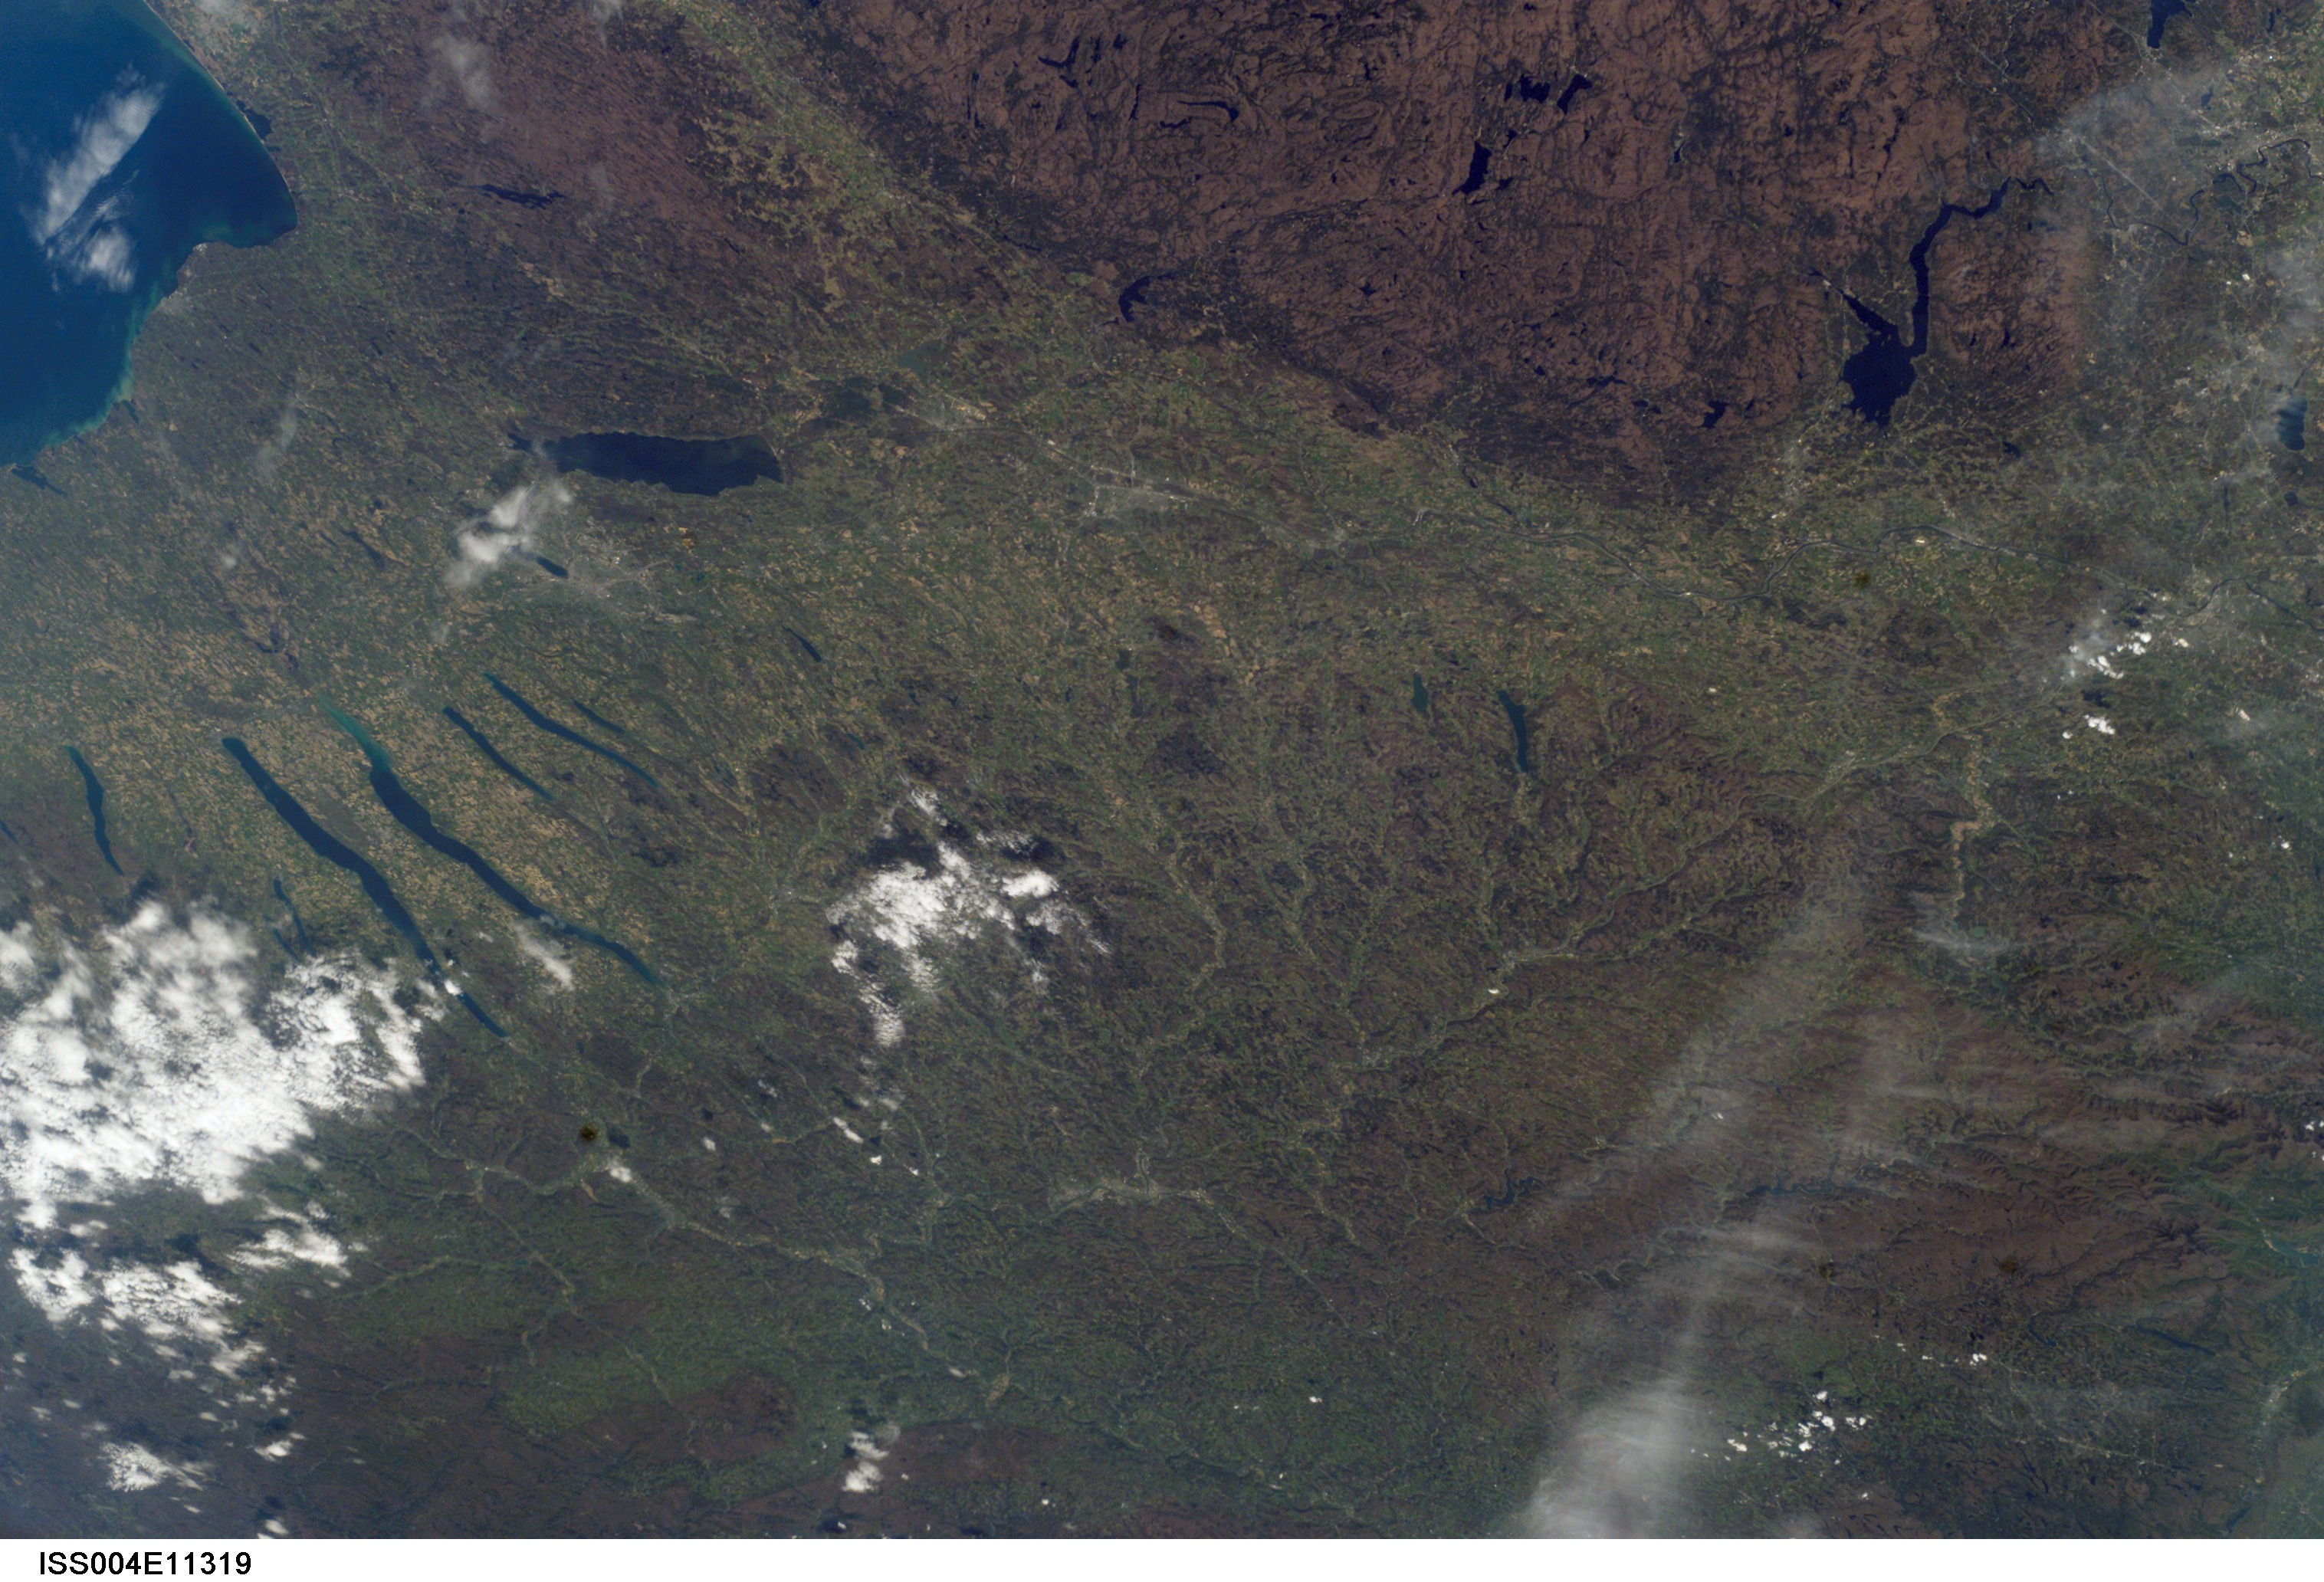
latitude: 43.0
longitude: -76.0
